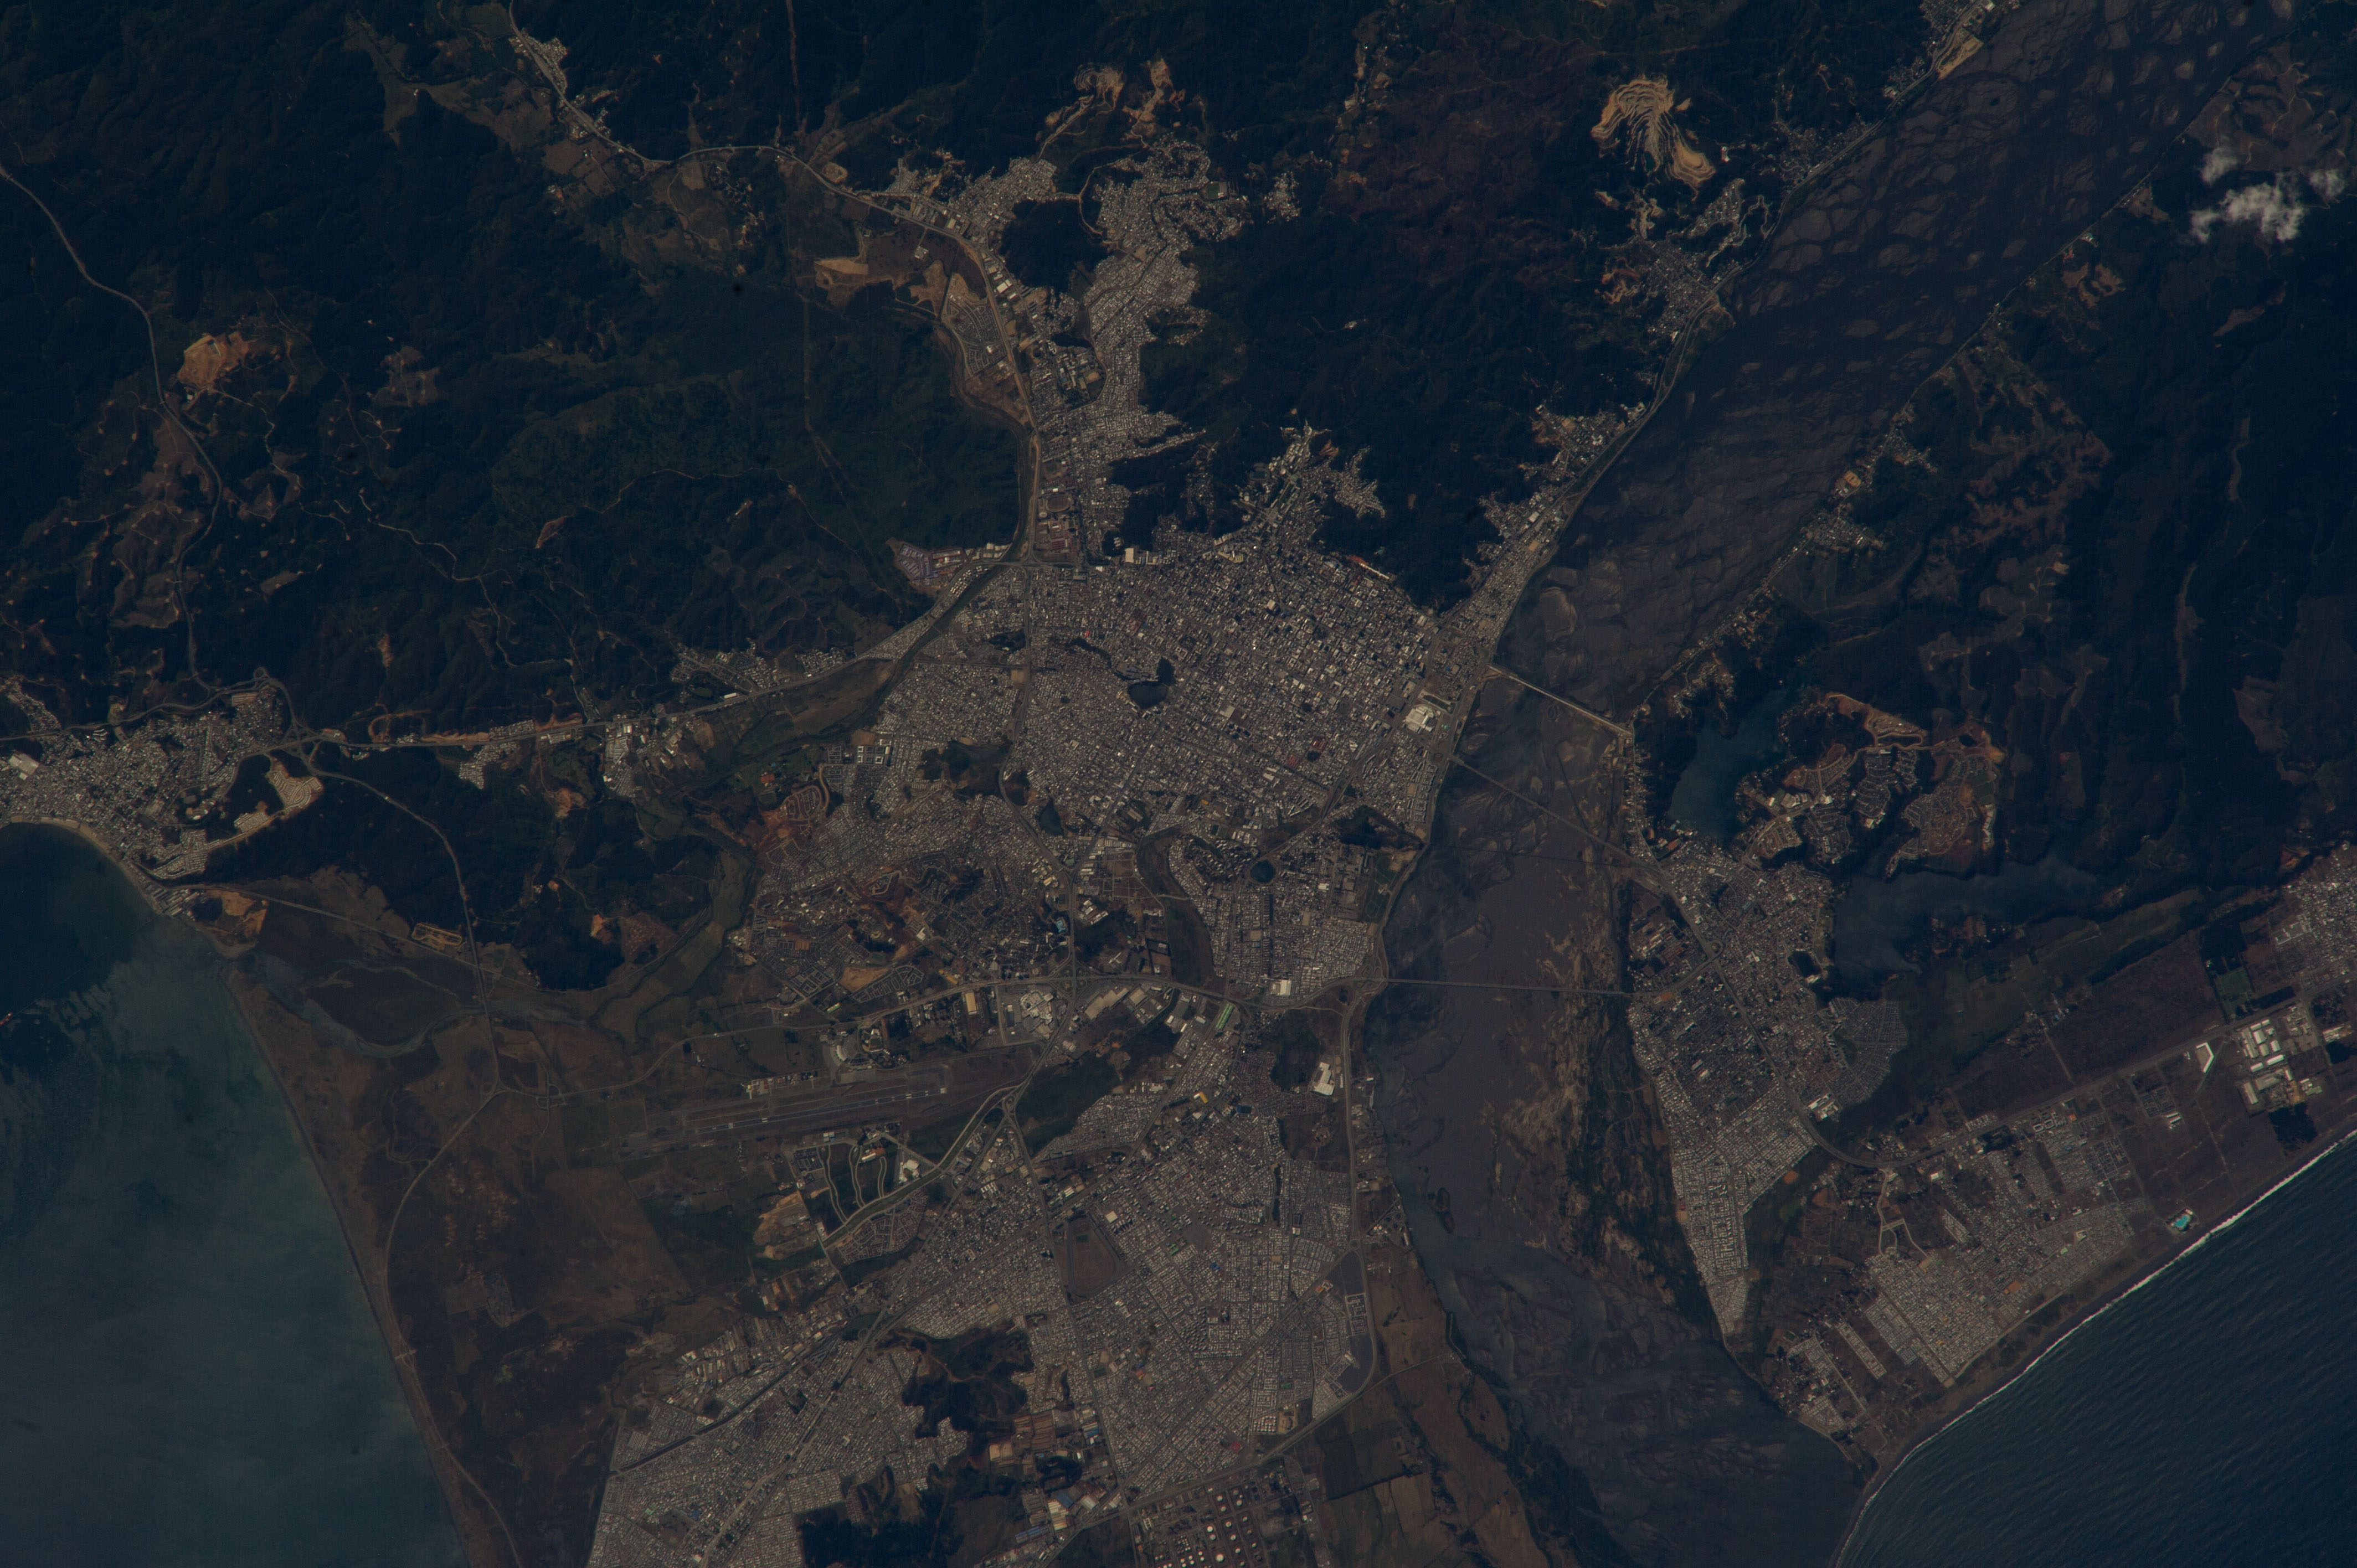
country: CHILE
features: CONCEPCION, BIOBIO R., TALCAHUANO, SAN PEDRO DE LA PAZ, AIRPORT, BRIDGES
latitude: -36.8
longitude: -73.0
